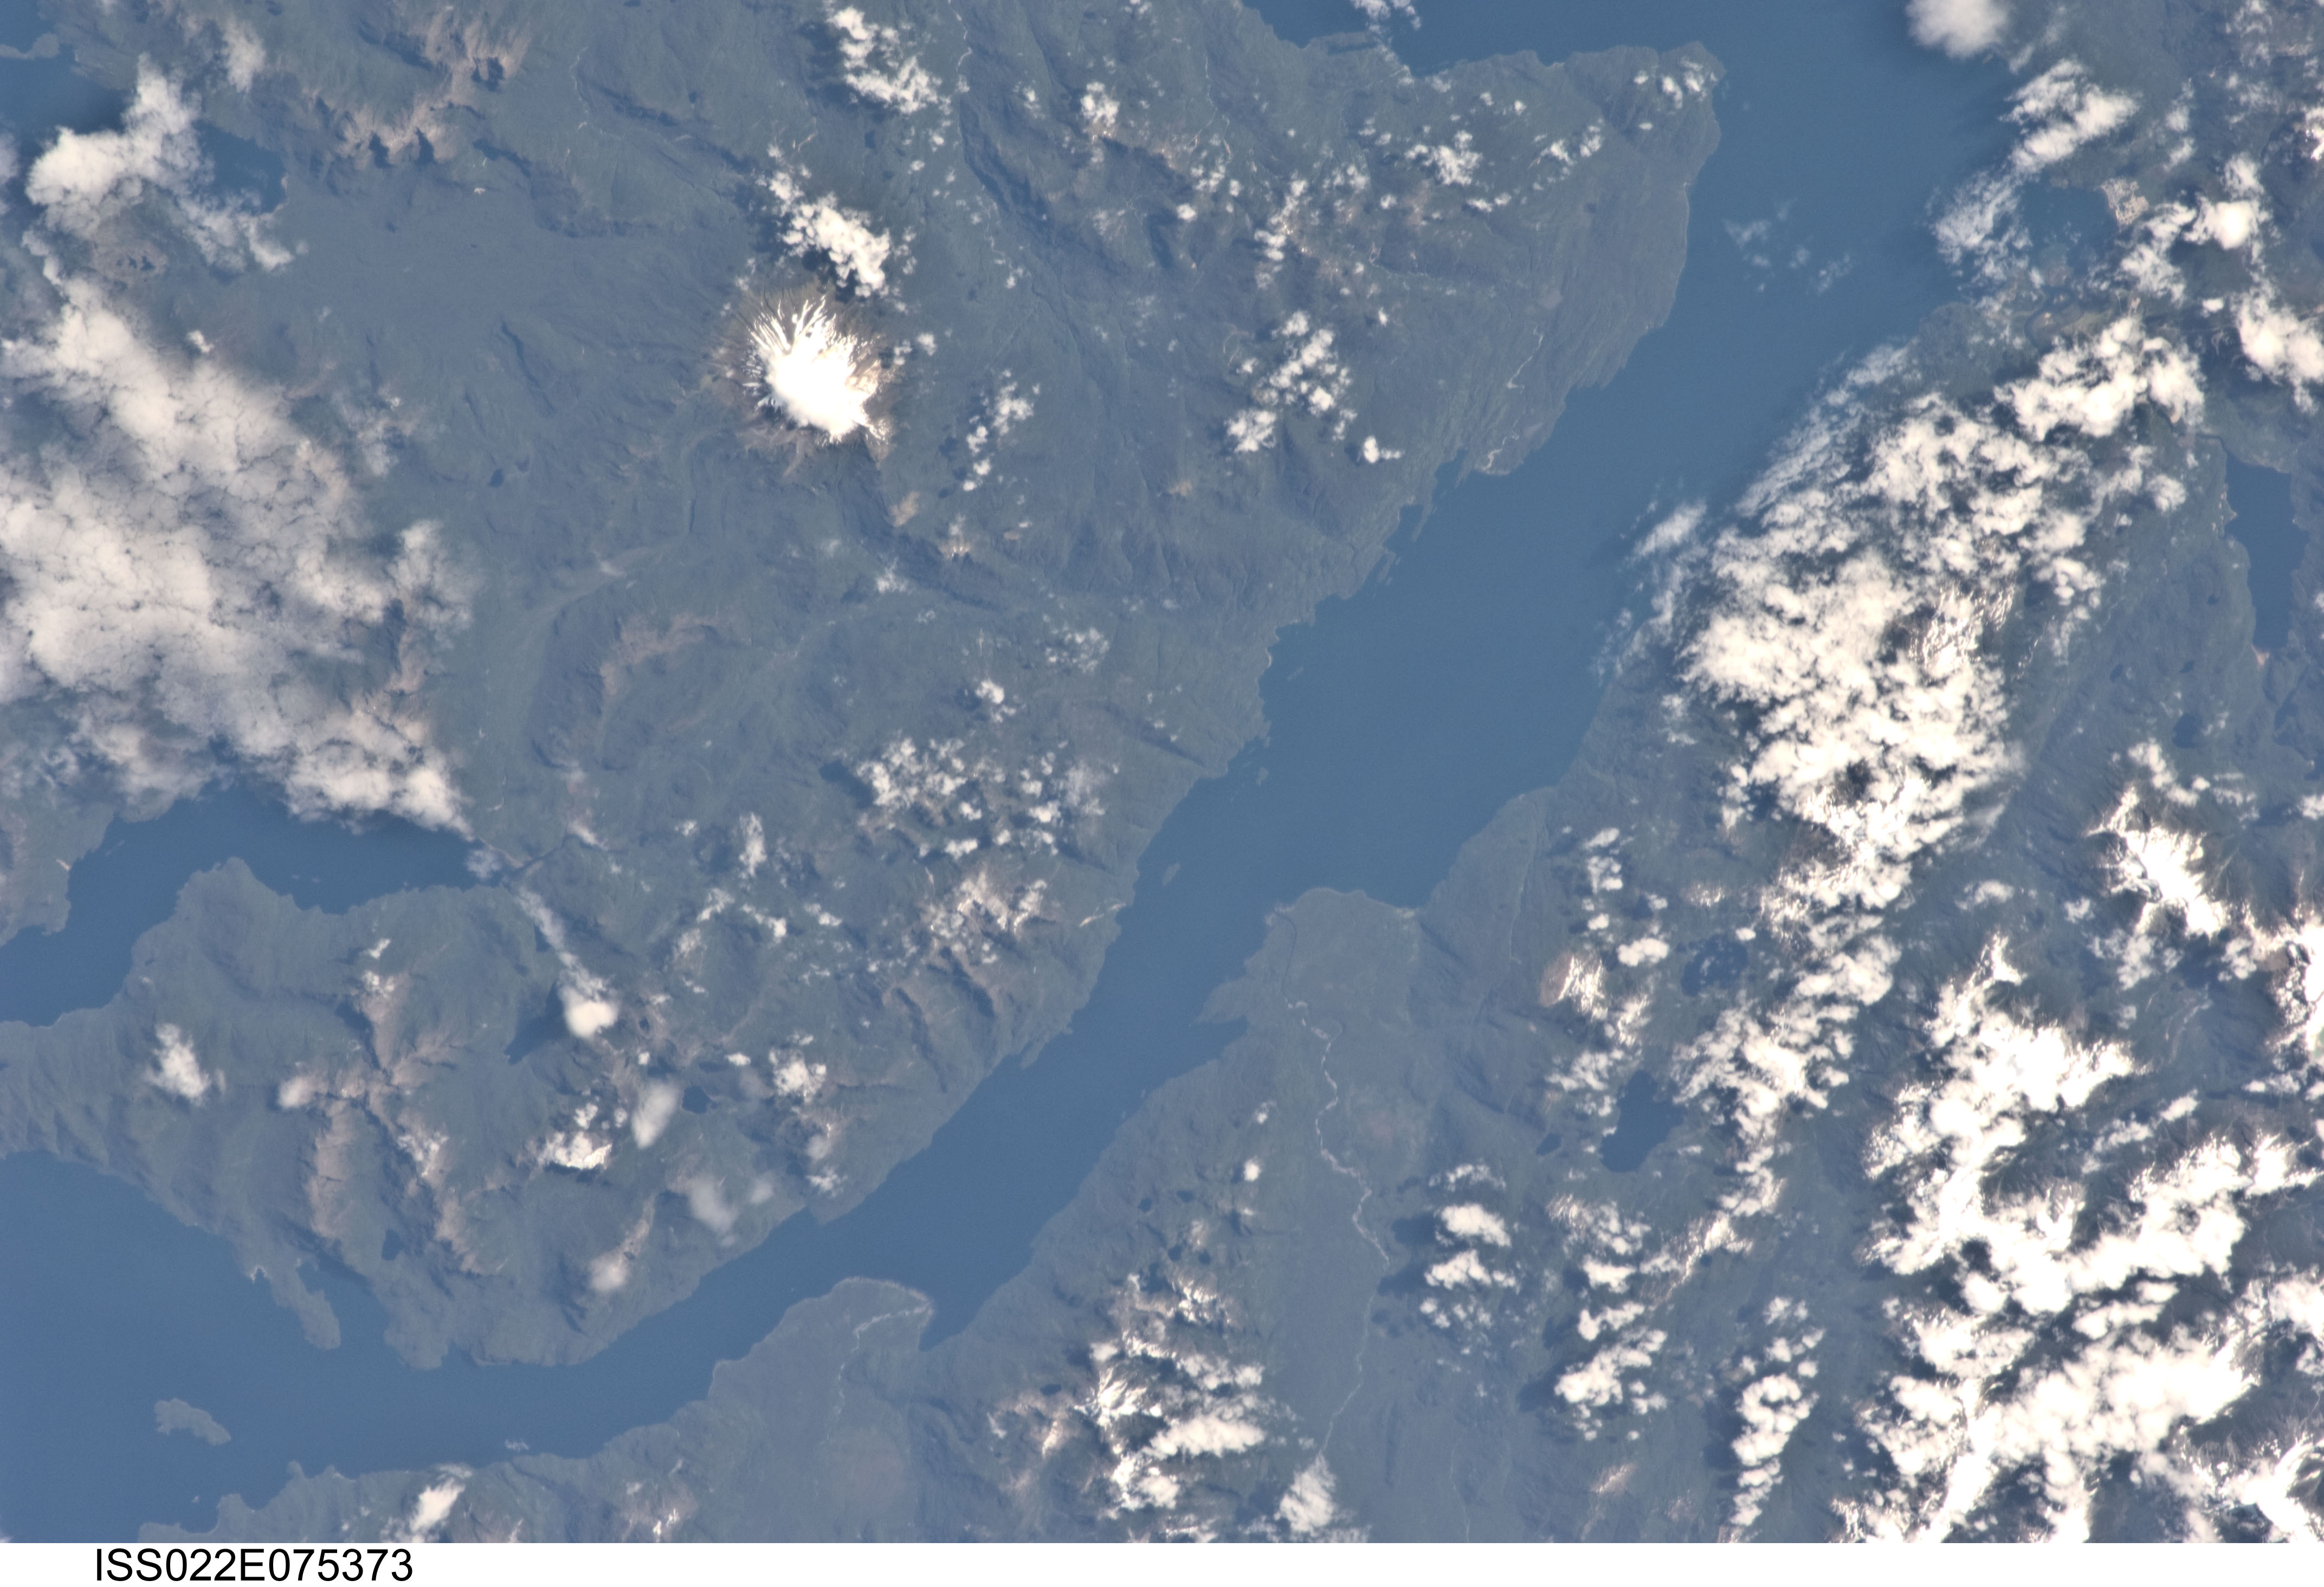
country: CHILE
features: SE. MAGDELENA ISLAND, MT. MENTOLAT, PUYUGUAPI CHANNEL, FOR., LAKES
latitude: -44.8
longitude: -73.0
